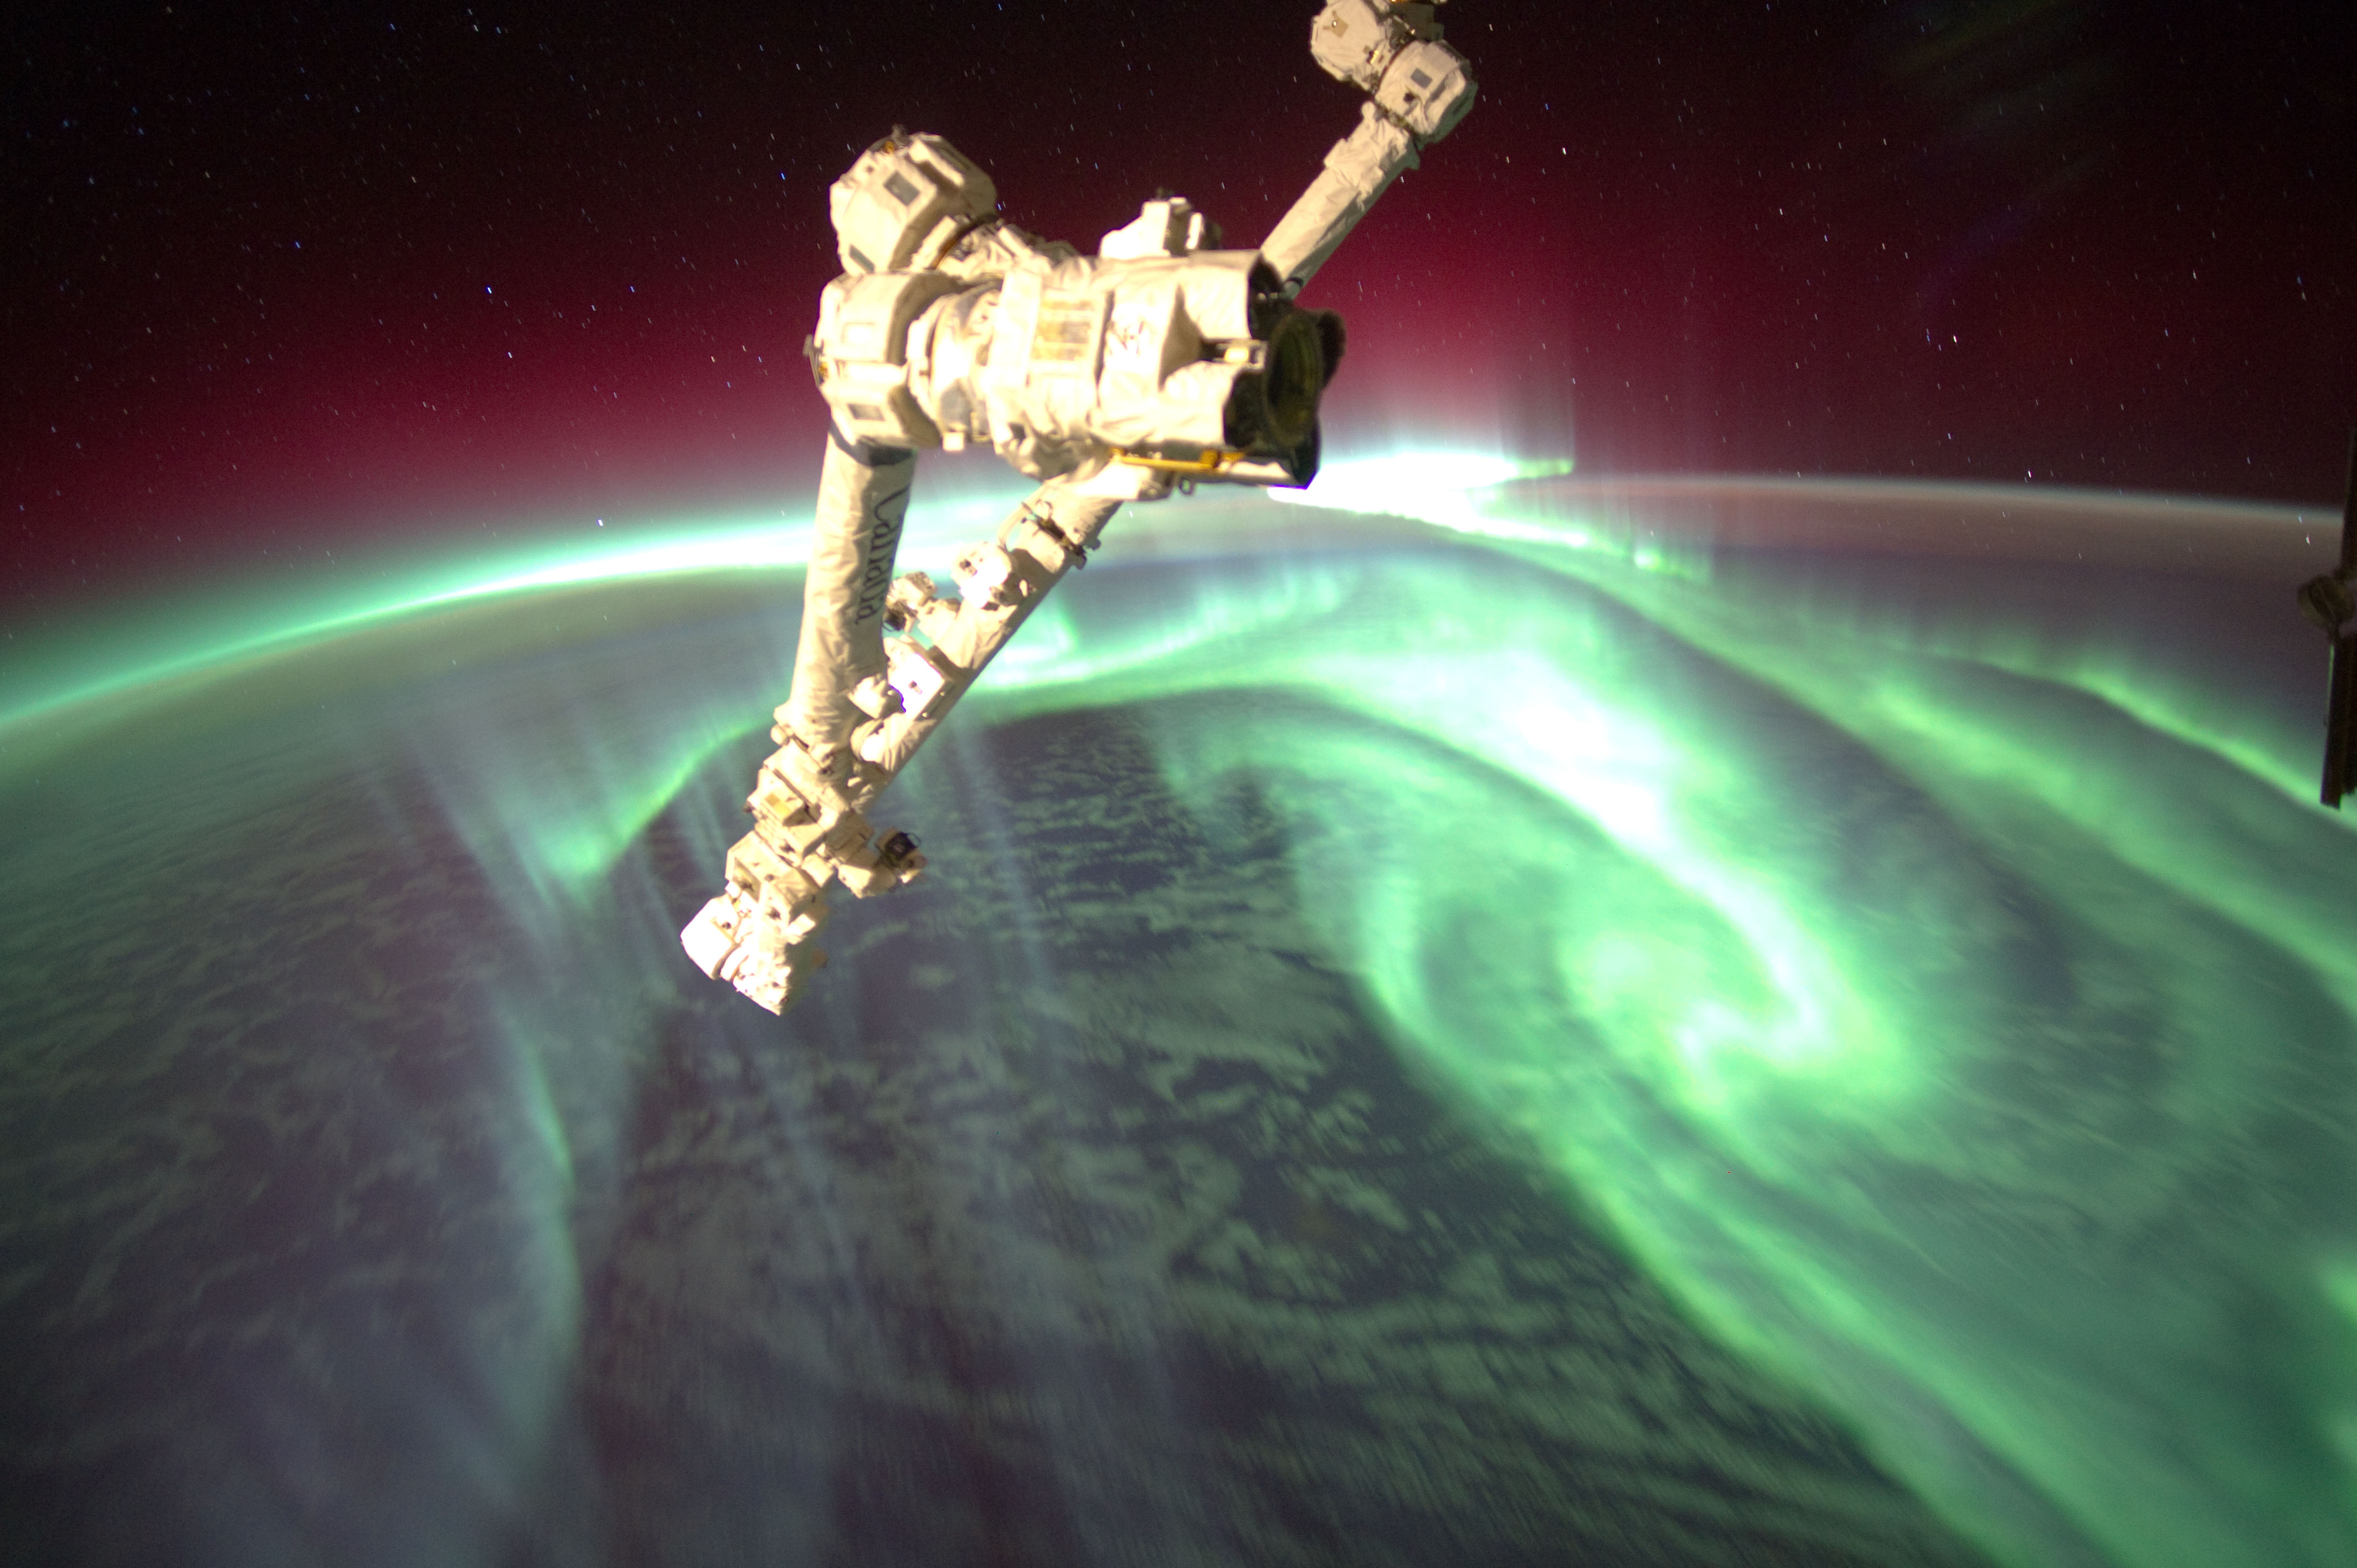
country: INDIAN OCEAN
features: PAN-AURORA AUSTRALIS, ATMOSPHERIC LIMB, STARS, ISS, SOFT
